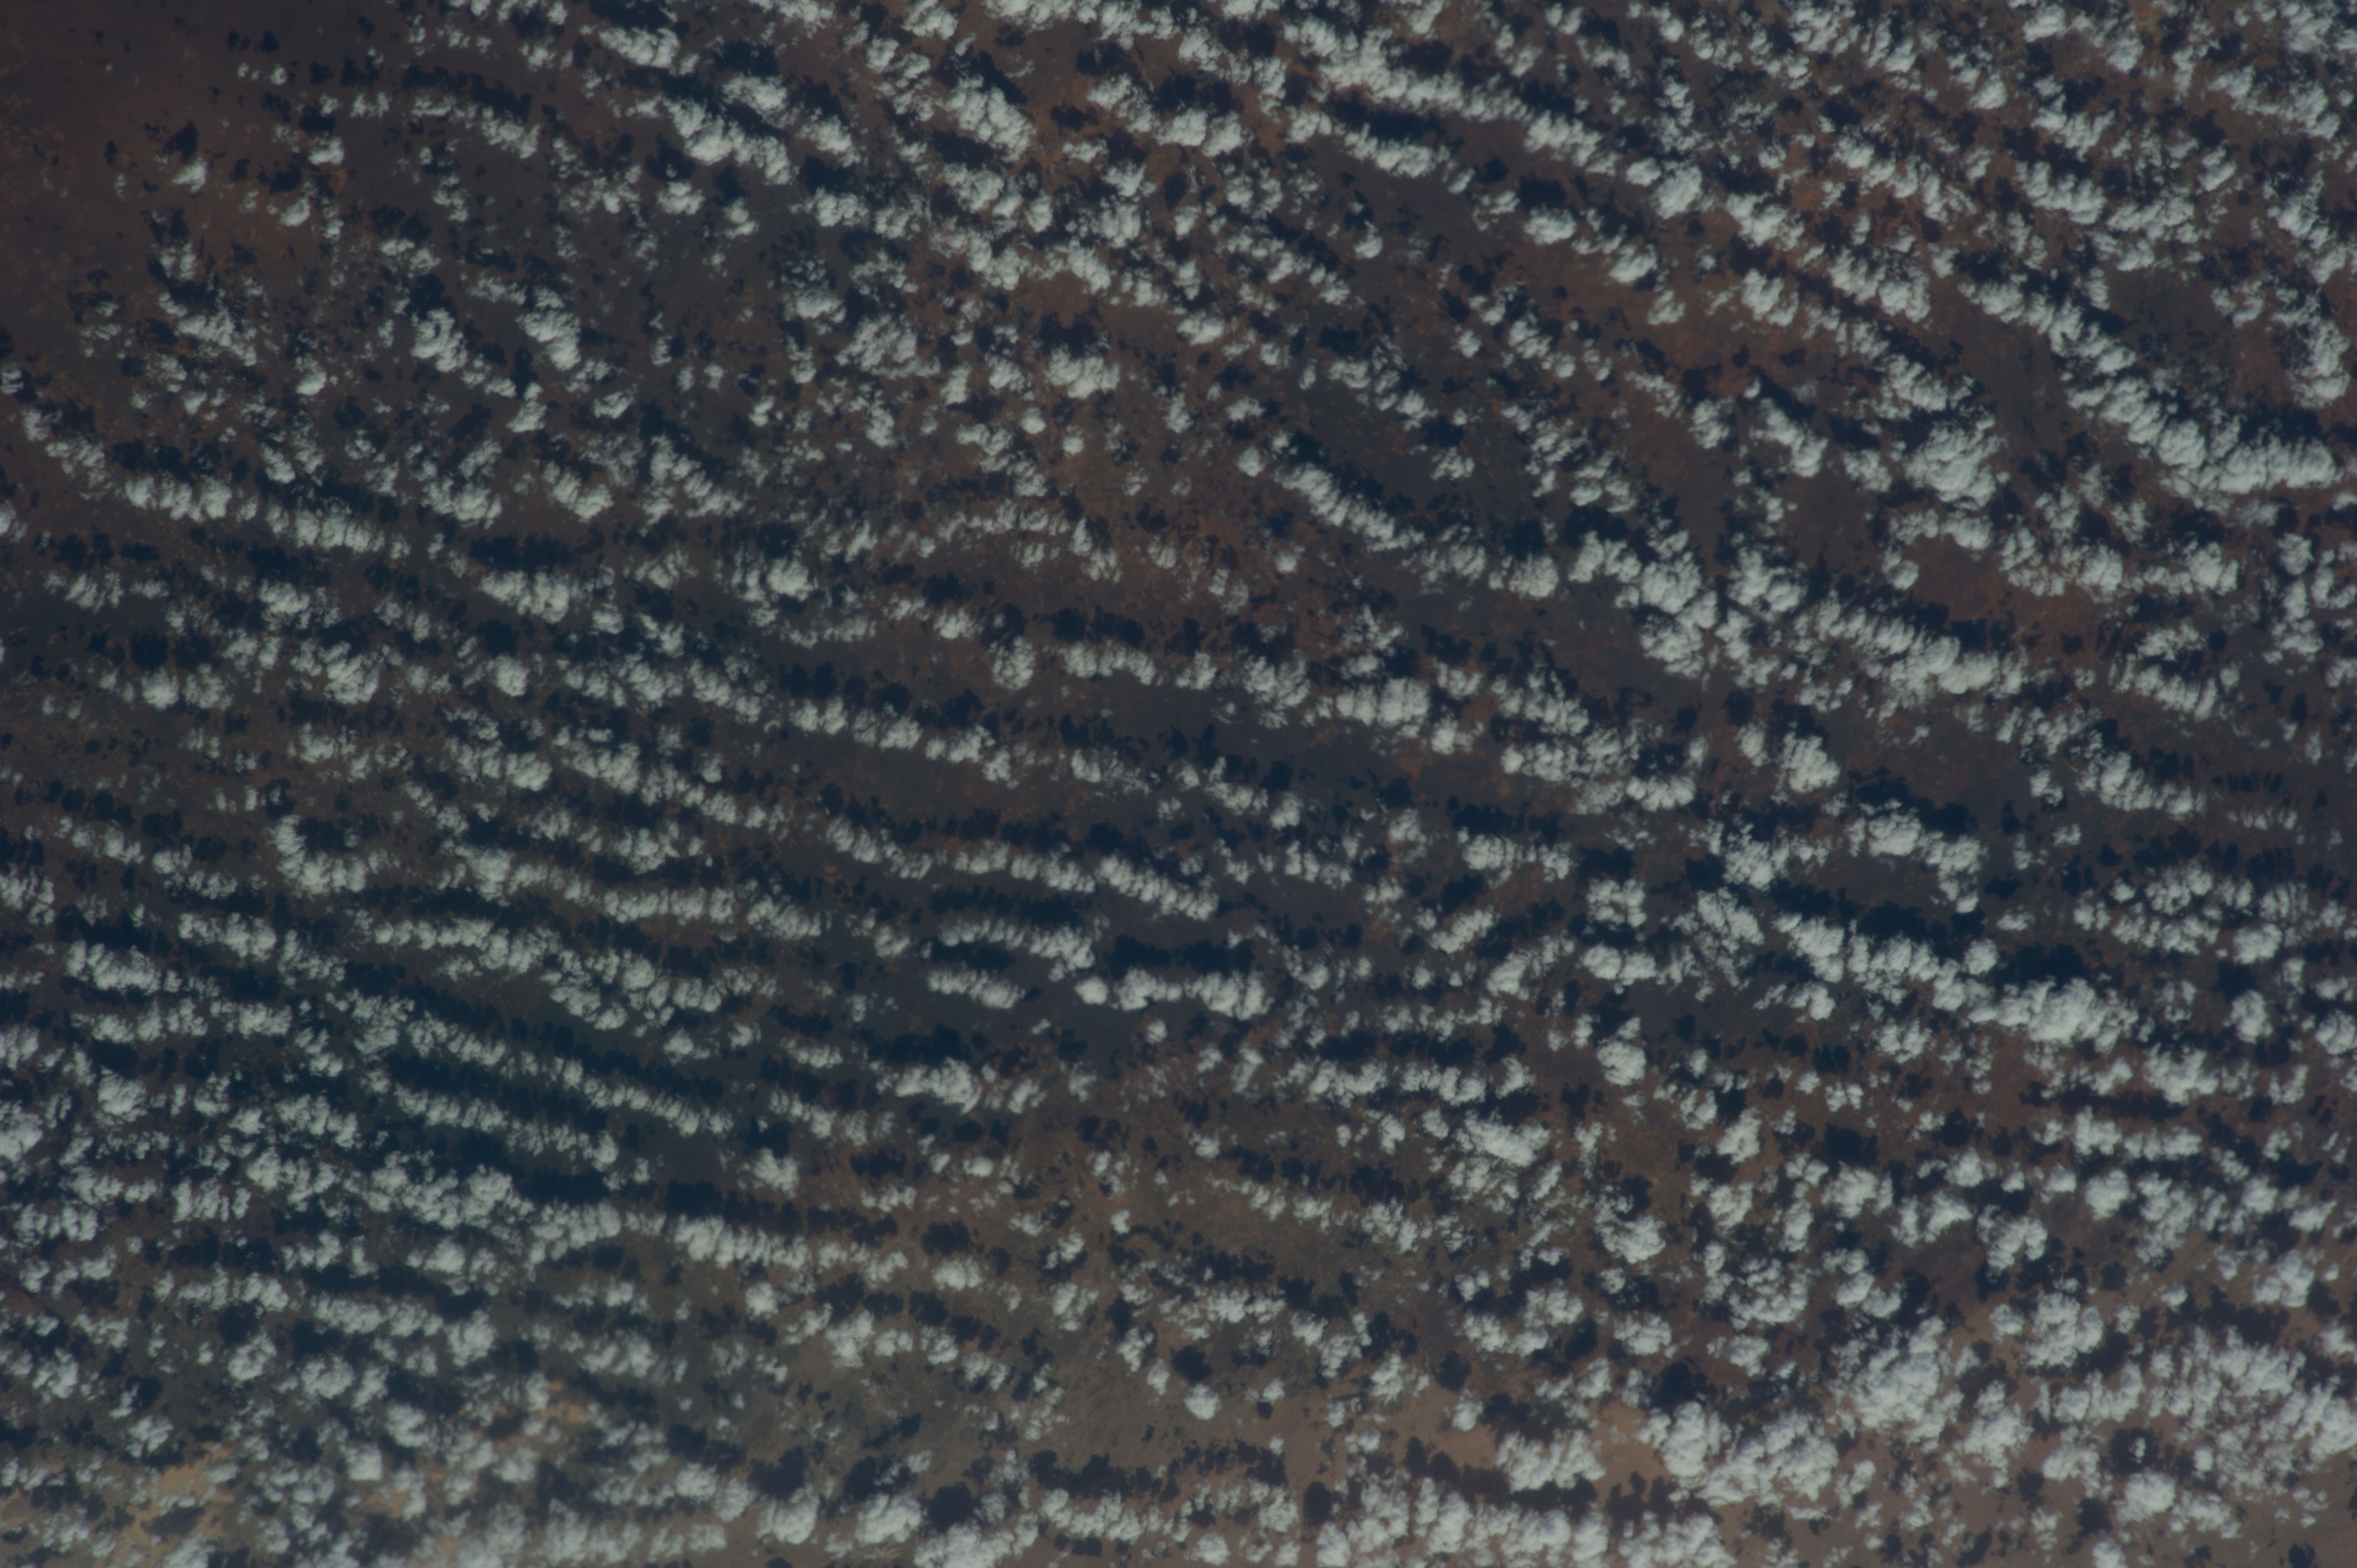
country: SOMALIA
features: DESERT FLATS
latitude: 3.5
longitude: 46.4
